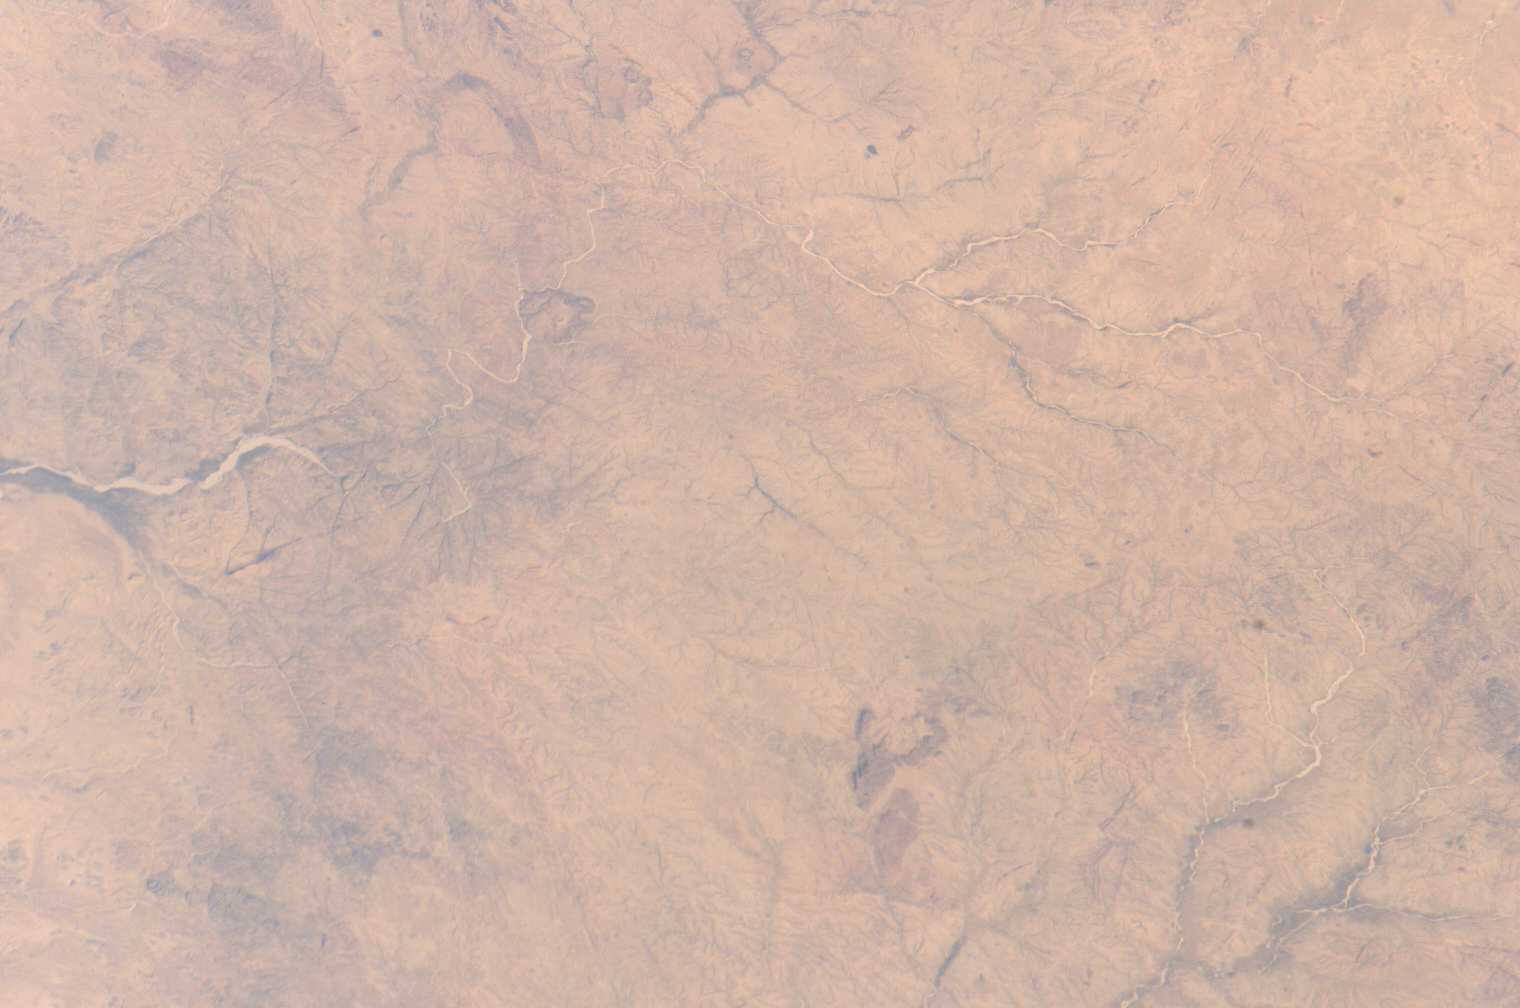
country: CHAD
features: MASSIF DE MARAONE
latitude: 14.5
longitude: 21.5
